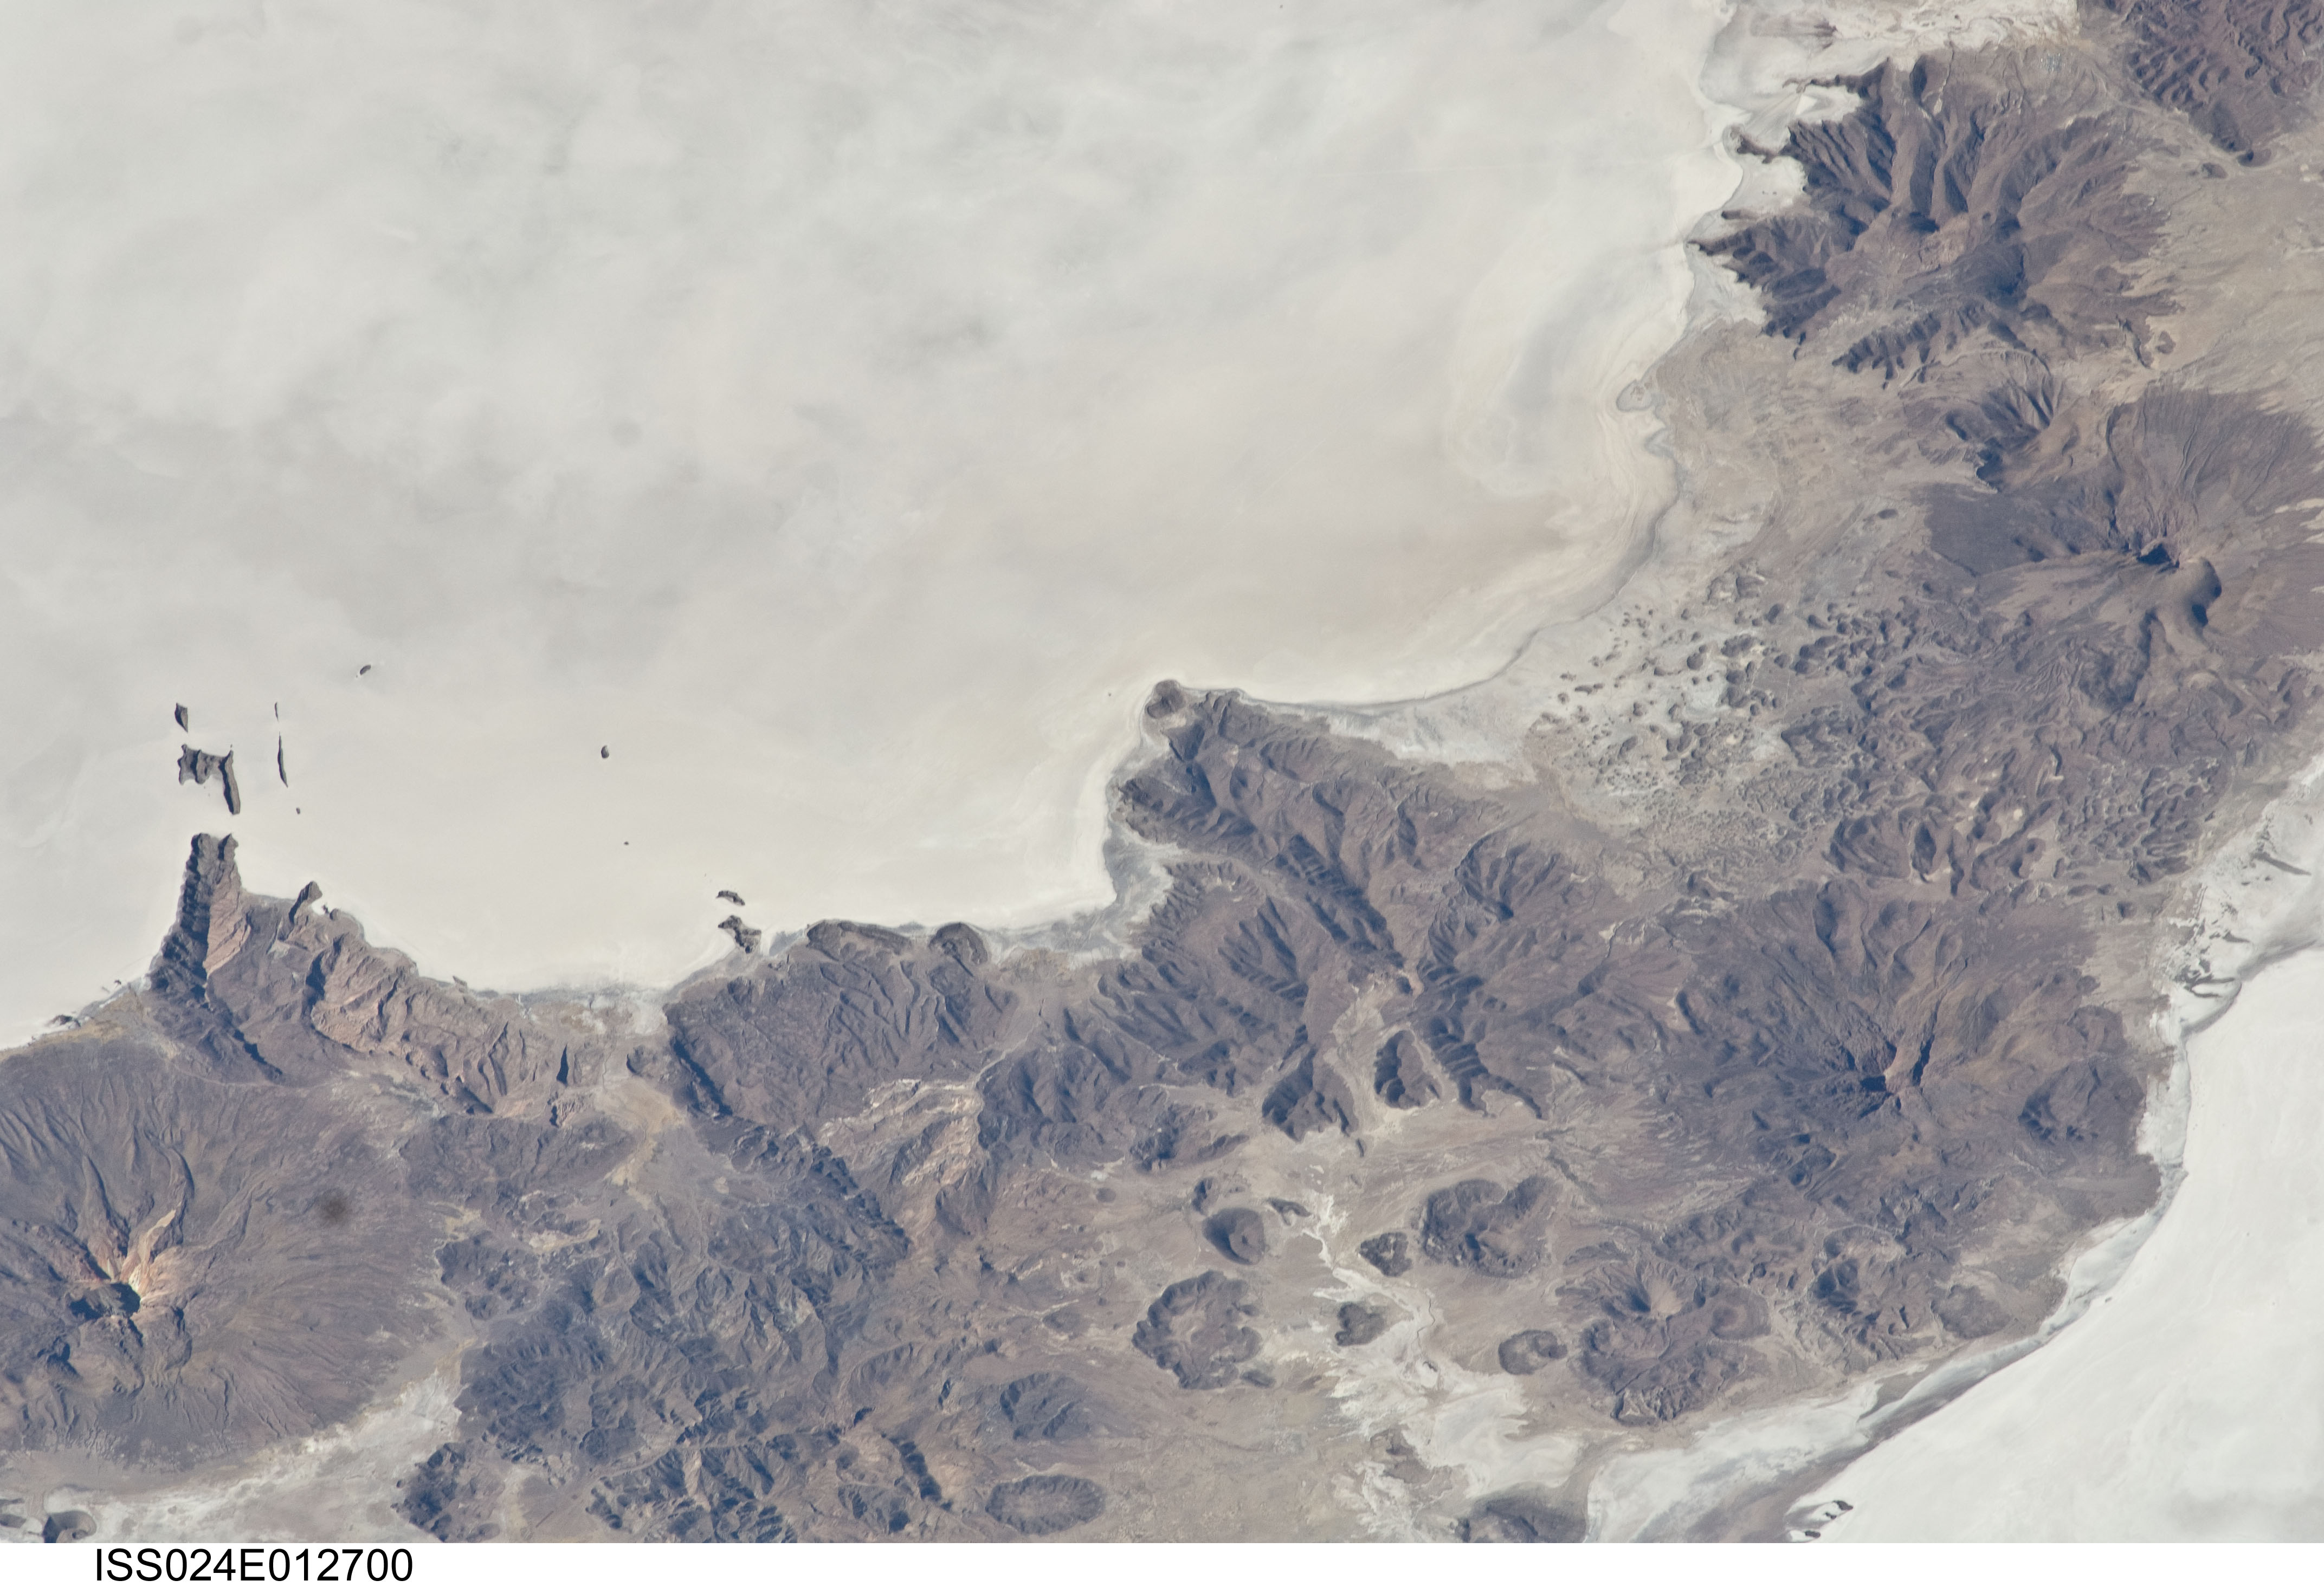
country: BOLIVIA
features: N. SALAR DE UYUNI, TUNUPA VOL., SALAR DE COIPASA
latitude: -19.8
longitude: -67.9
